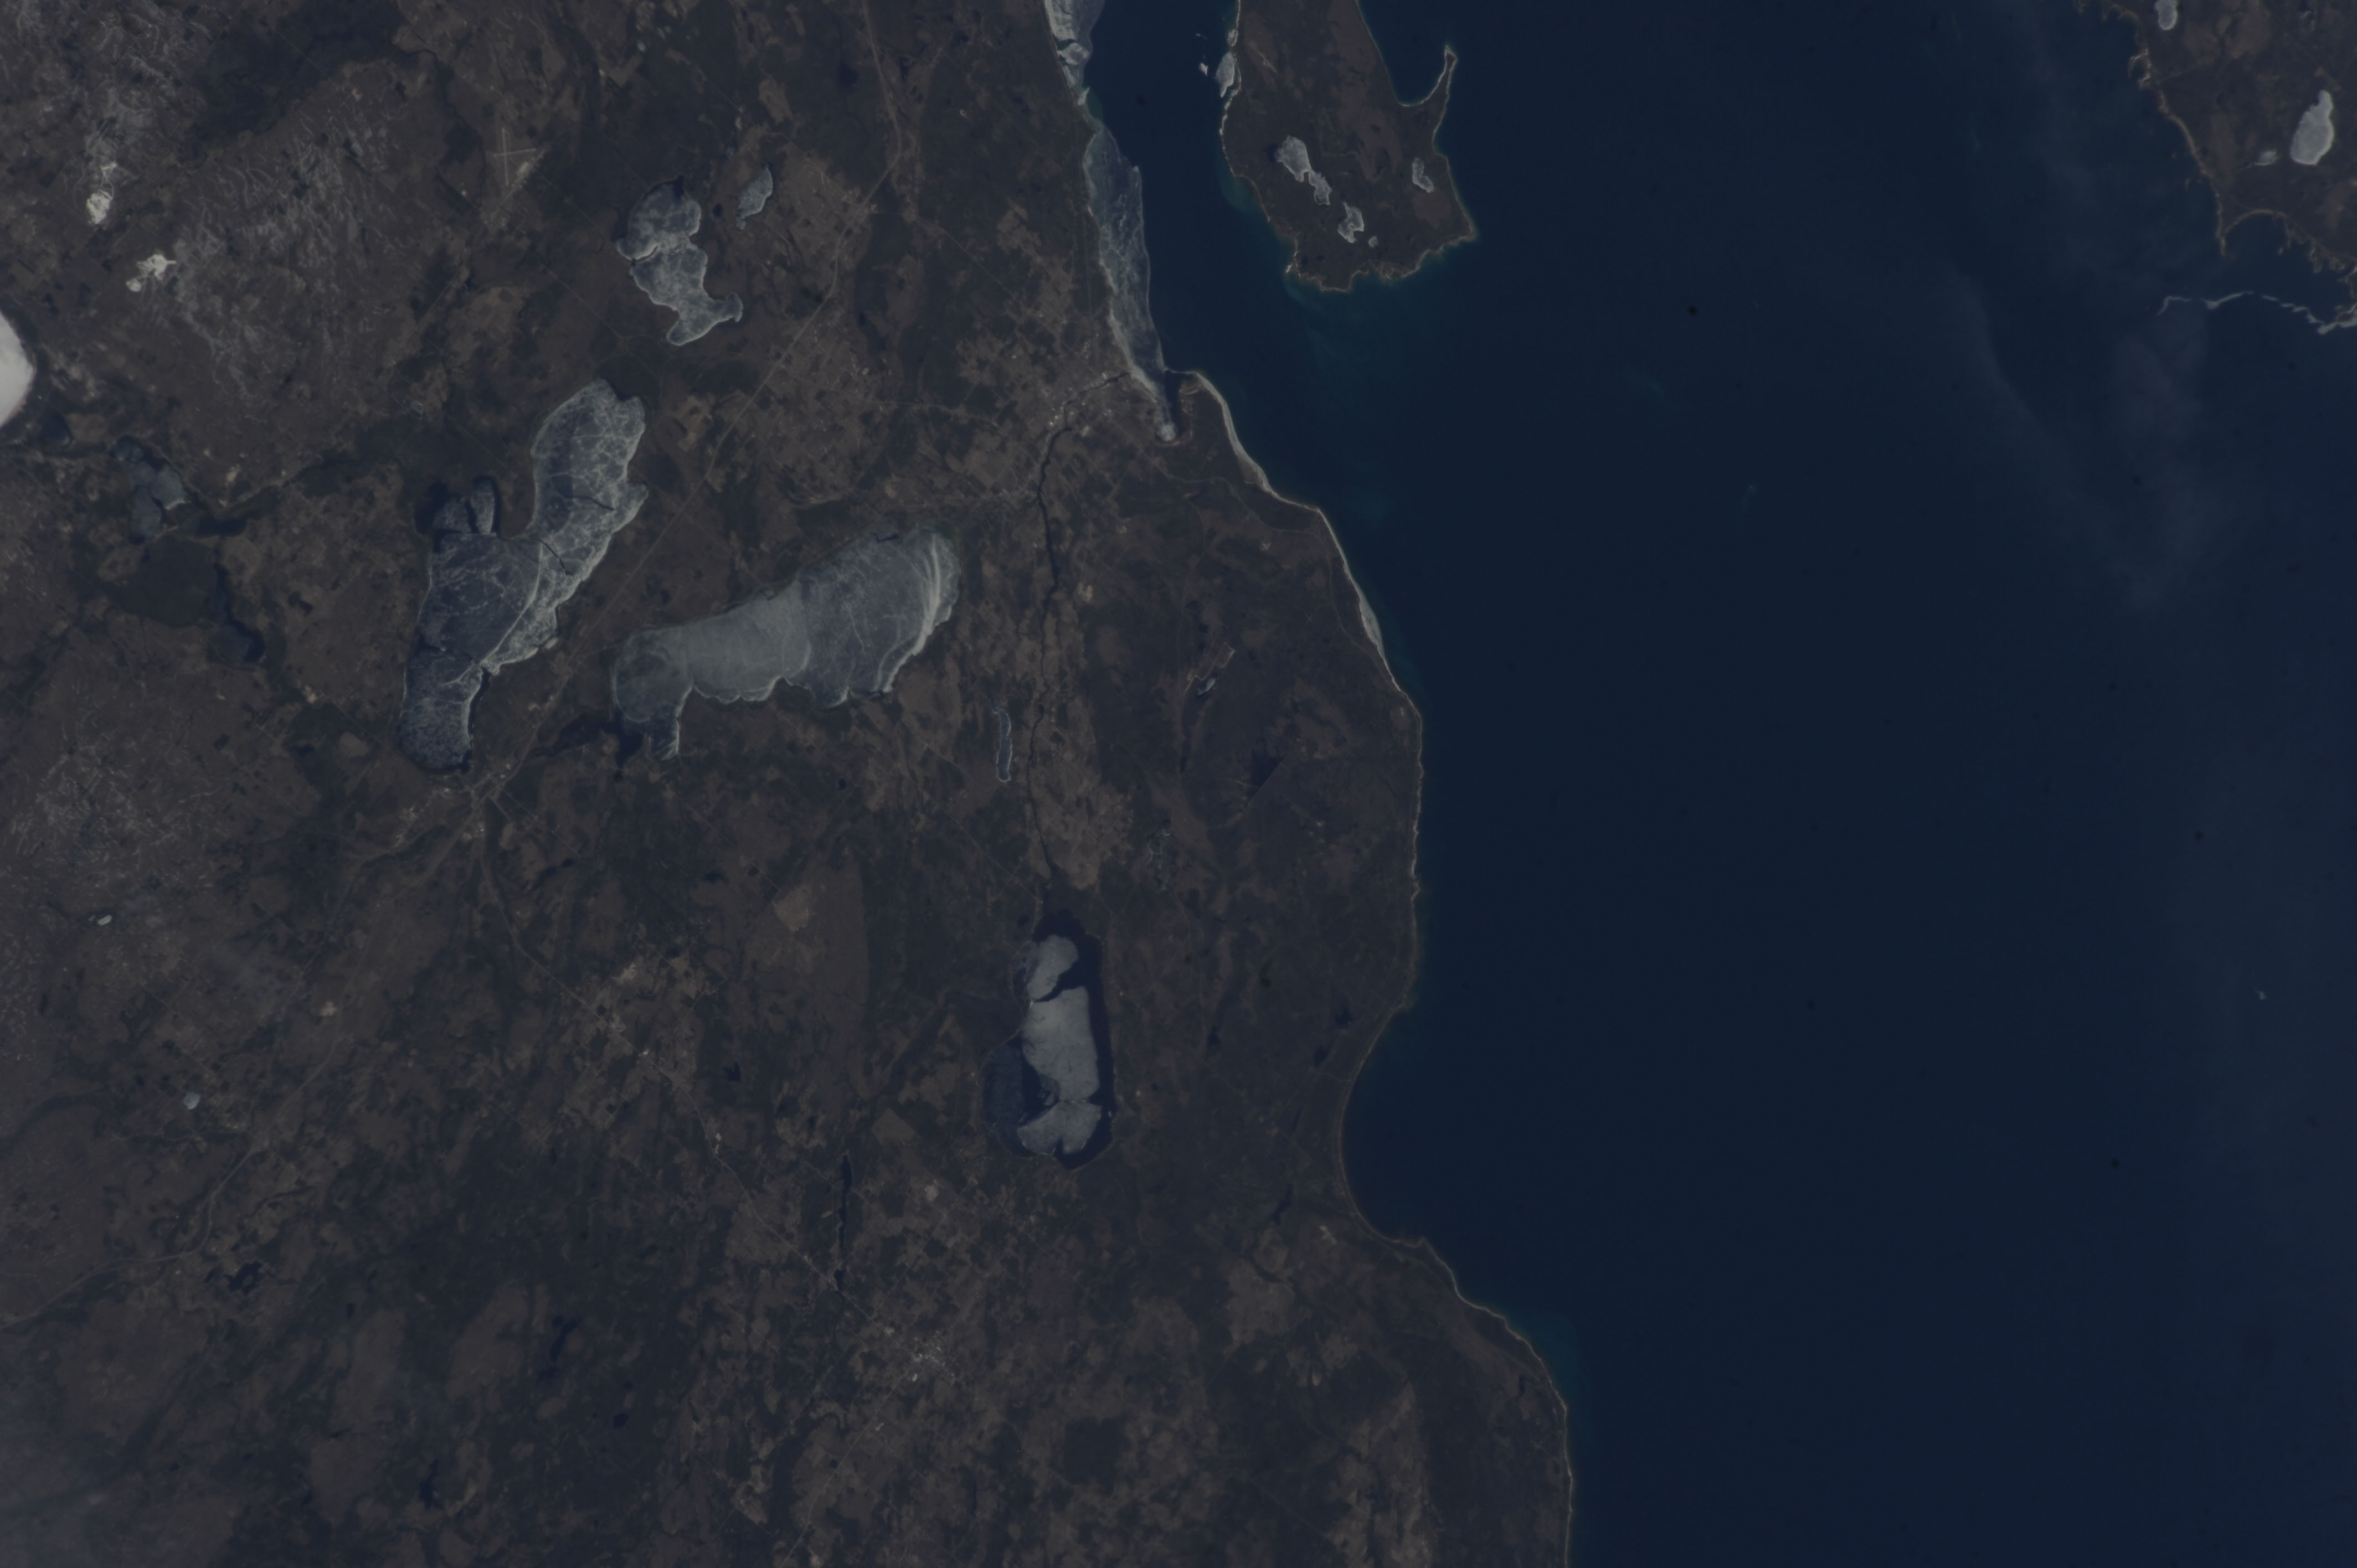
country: USA-MICHIGAN
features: MULLETT LAKE, BURT LAKE, DOUGLAS LAKE, BLACK LAKE, CHEBOYGAN, FARMLAND, LAKE MICHIGAN, LAKE HURON
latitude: 45.5
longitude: -84.3
